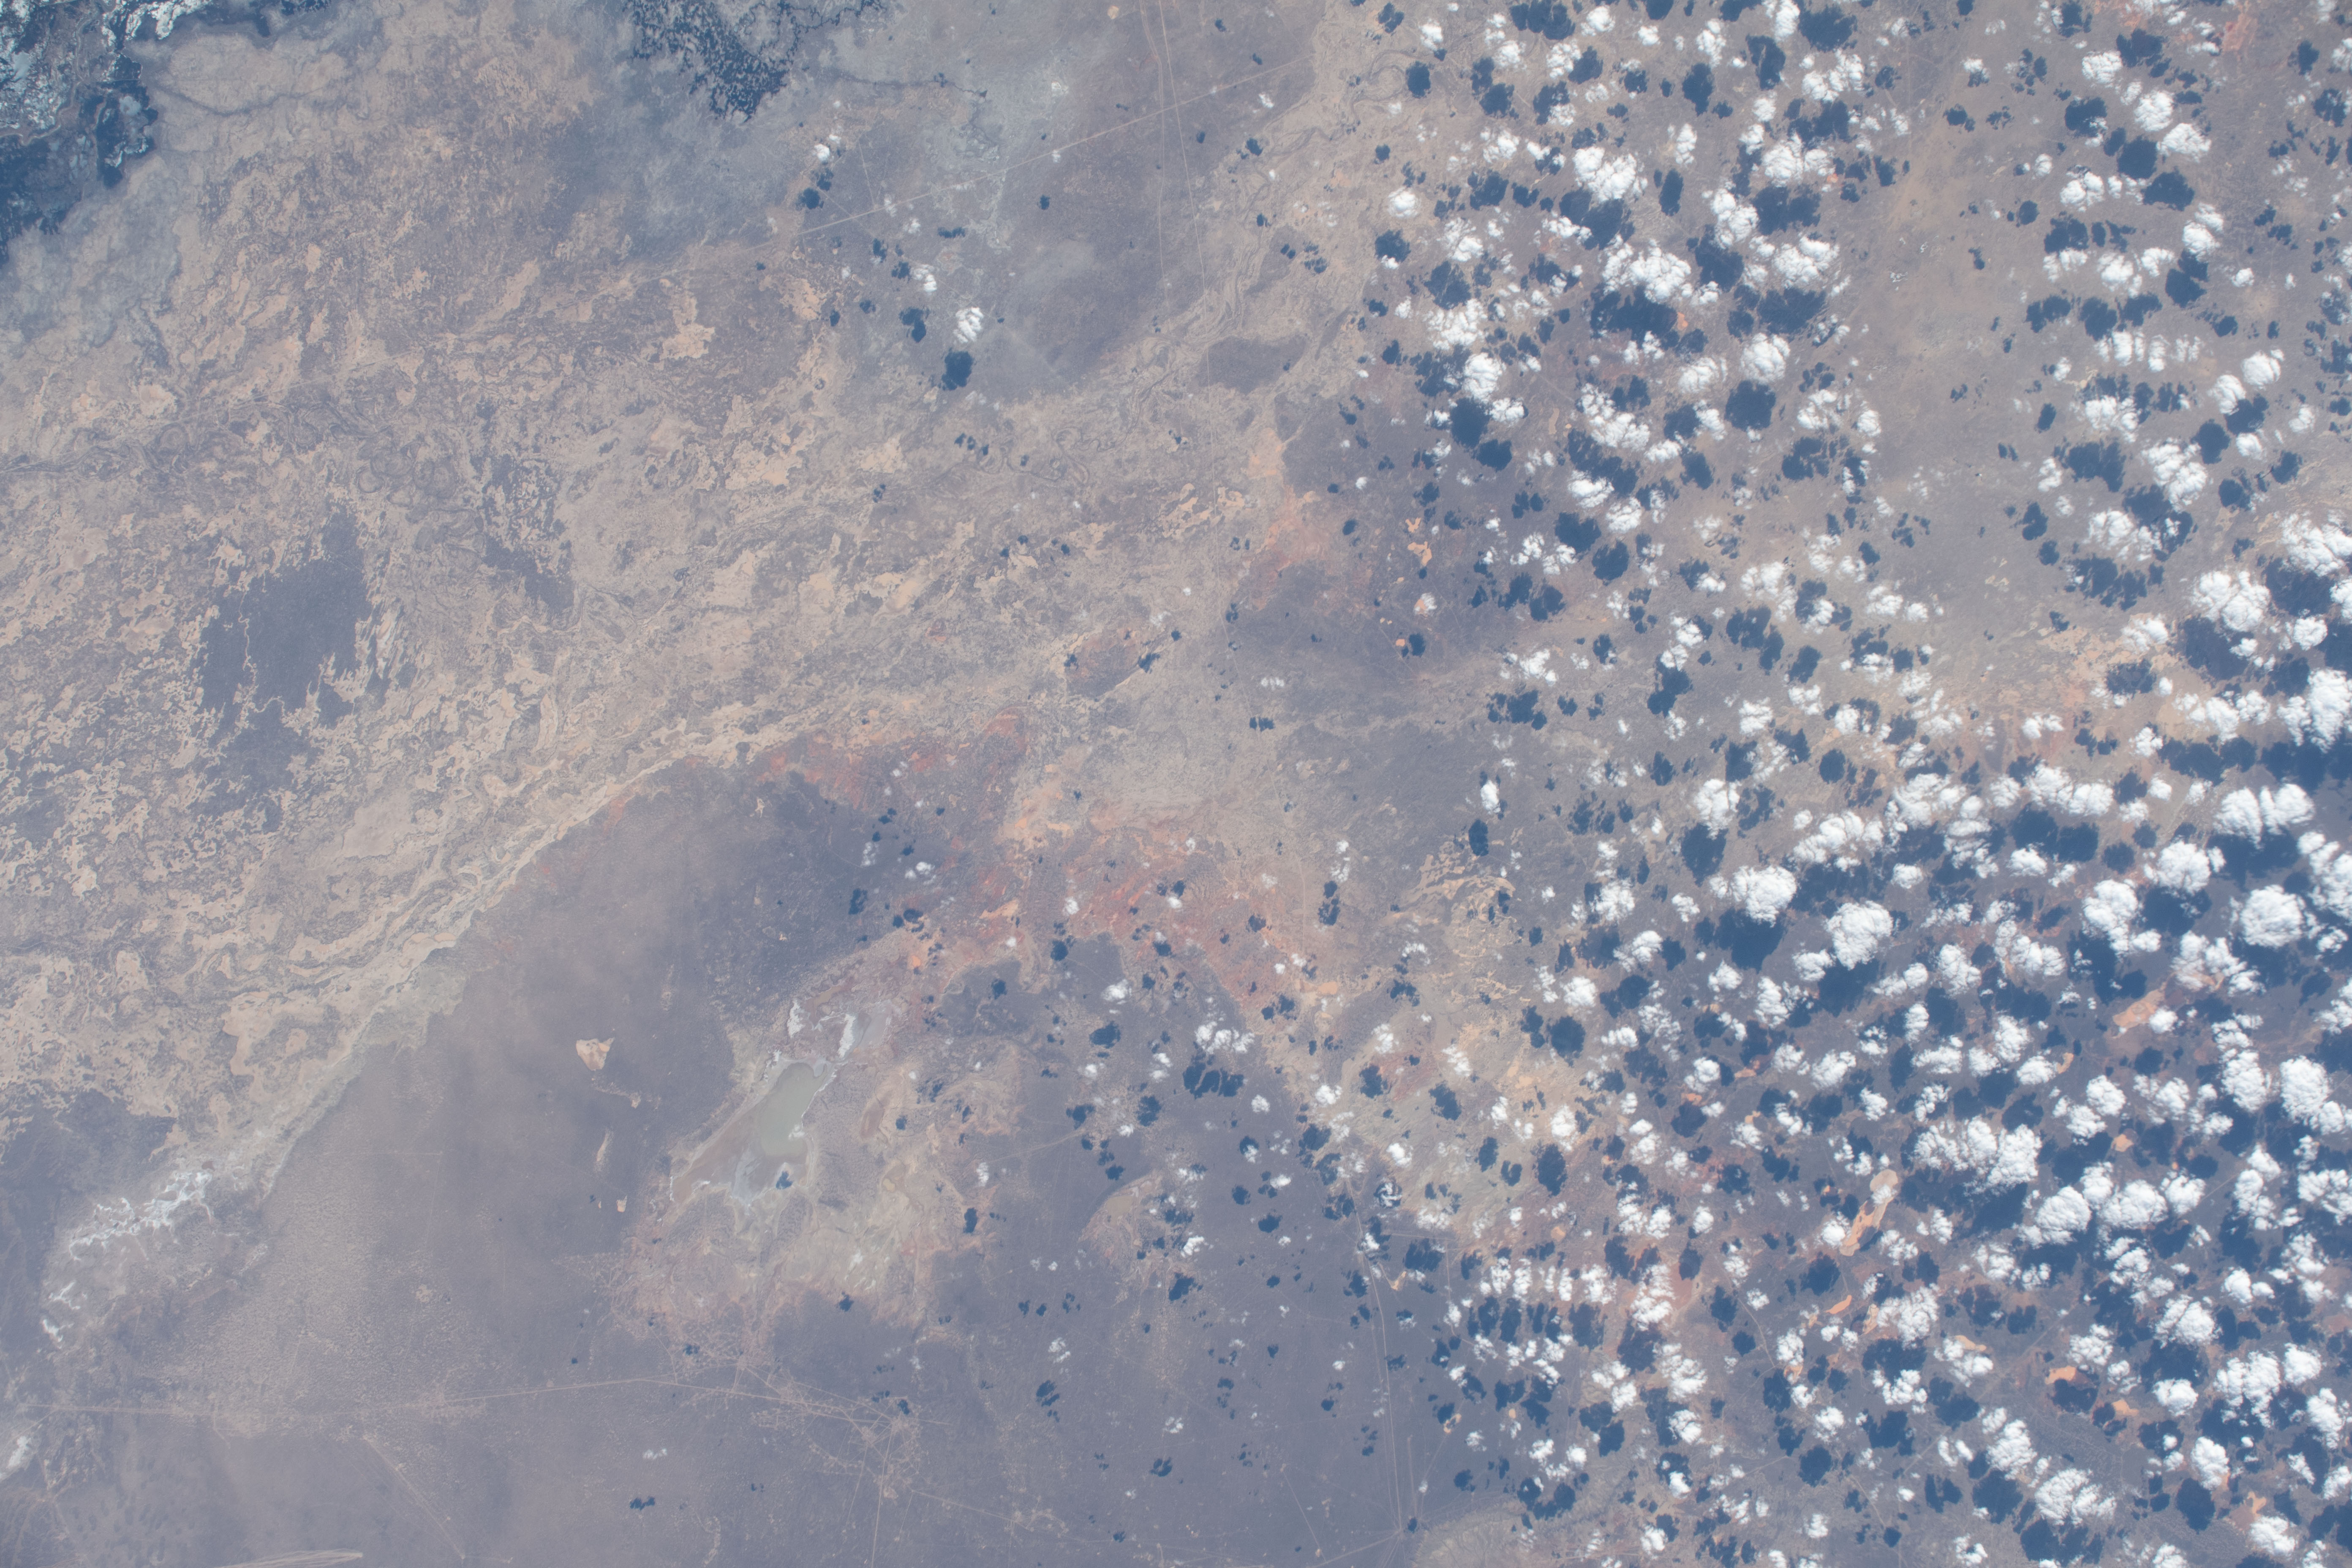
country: KAZAKHSTAN
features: DESERT
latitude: 45.8
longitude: 64.6
